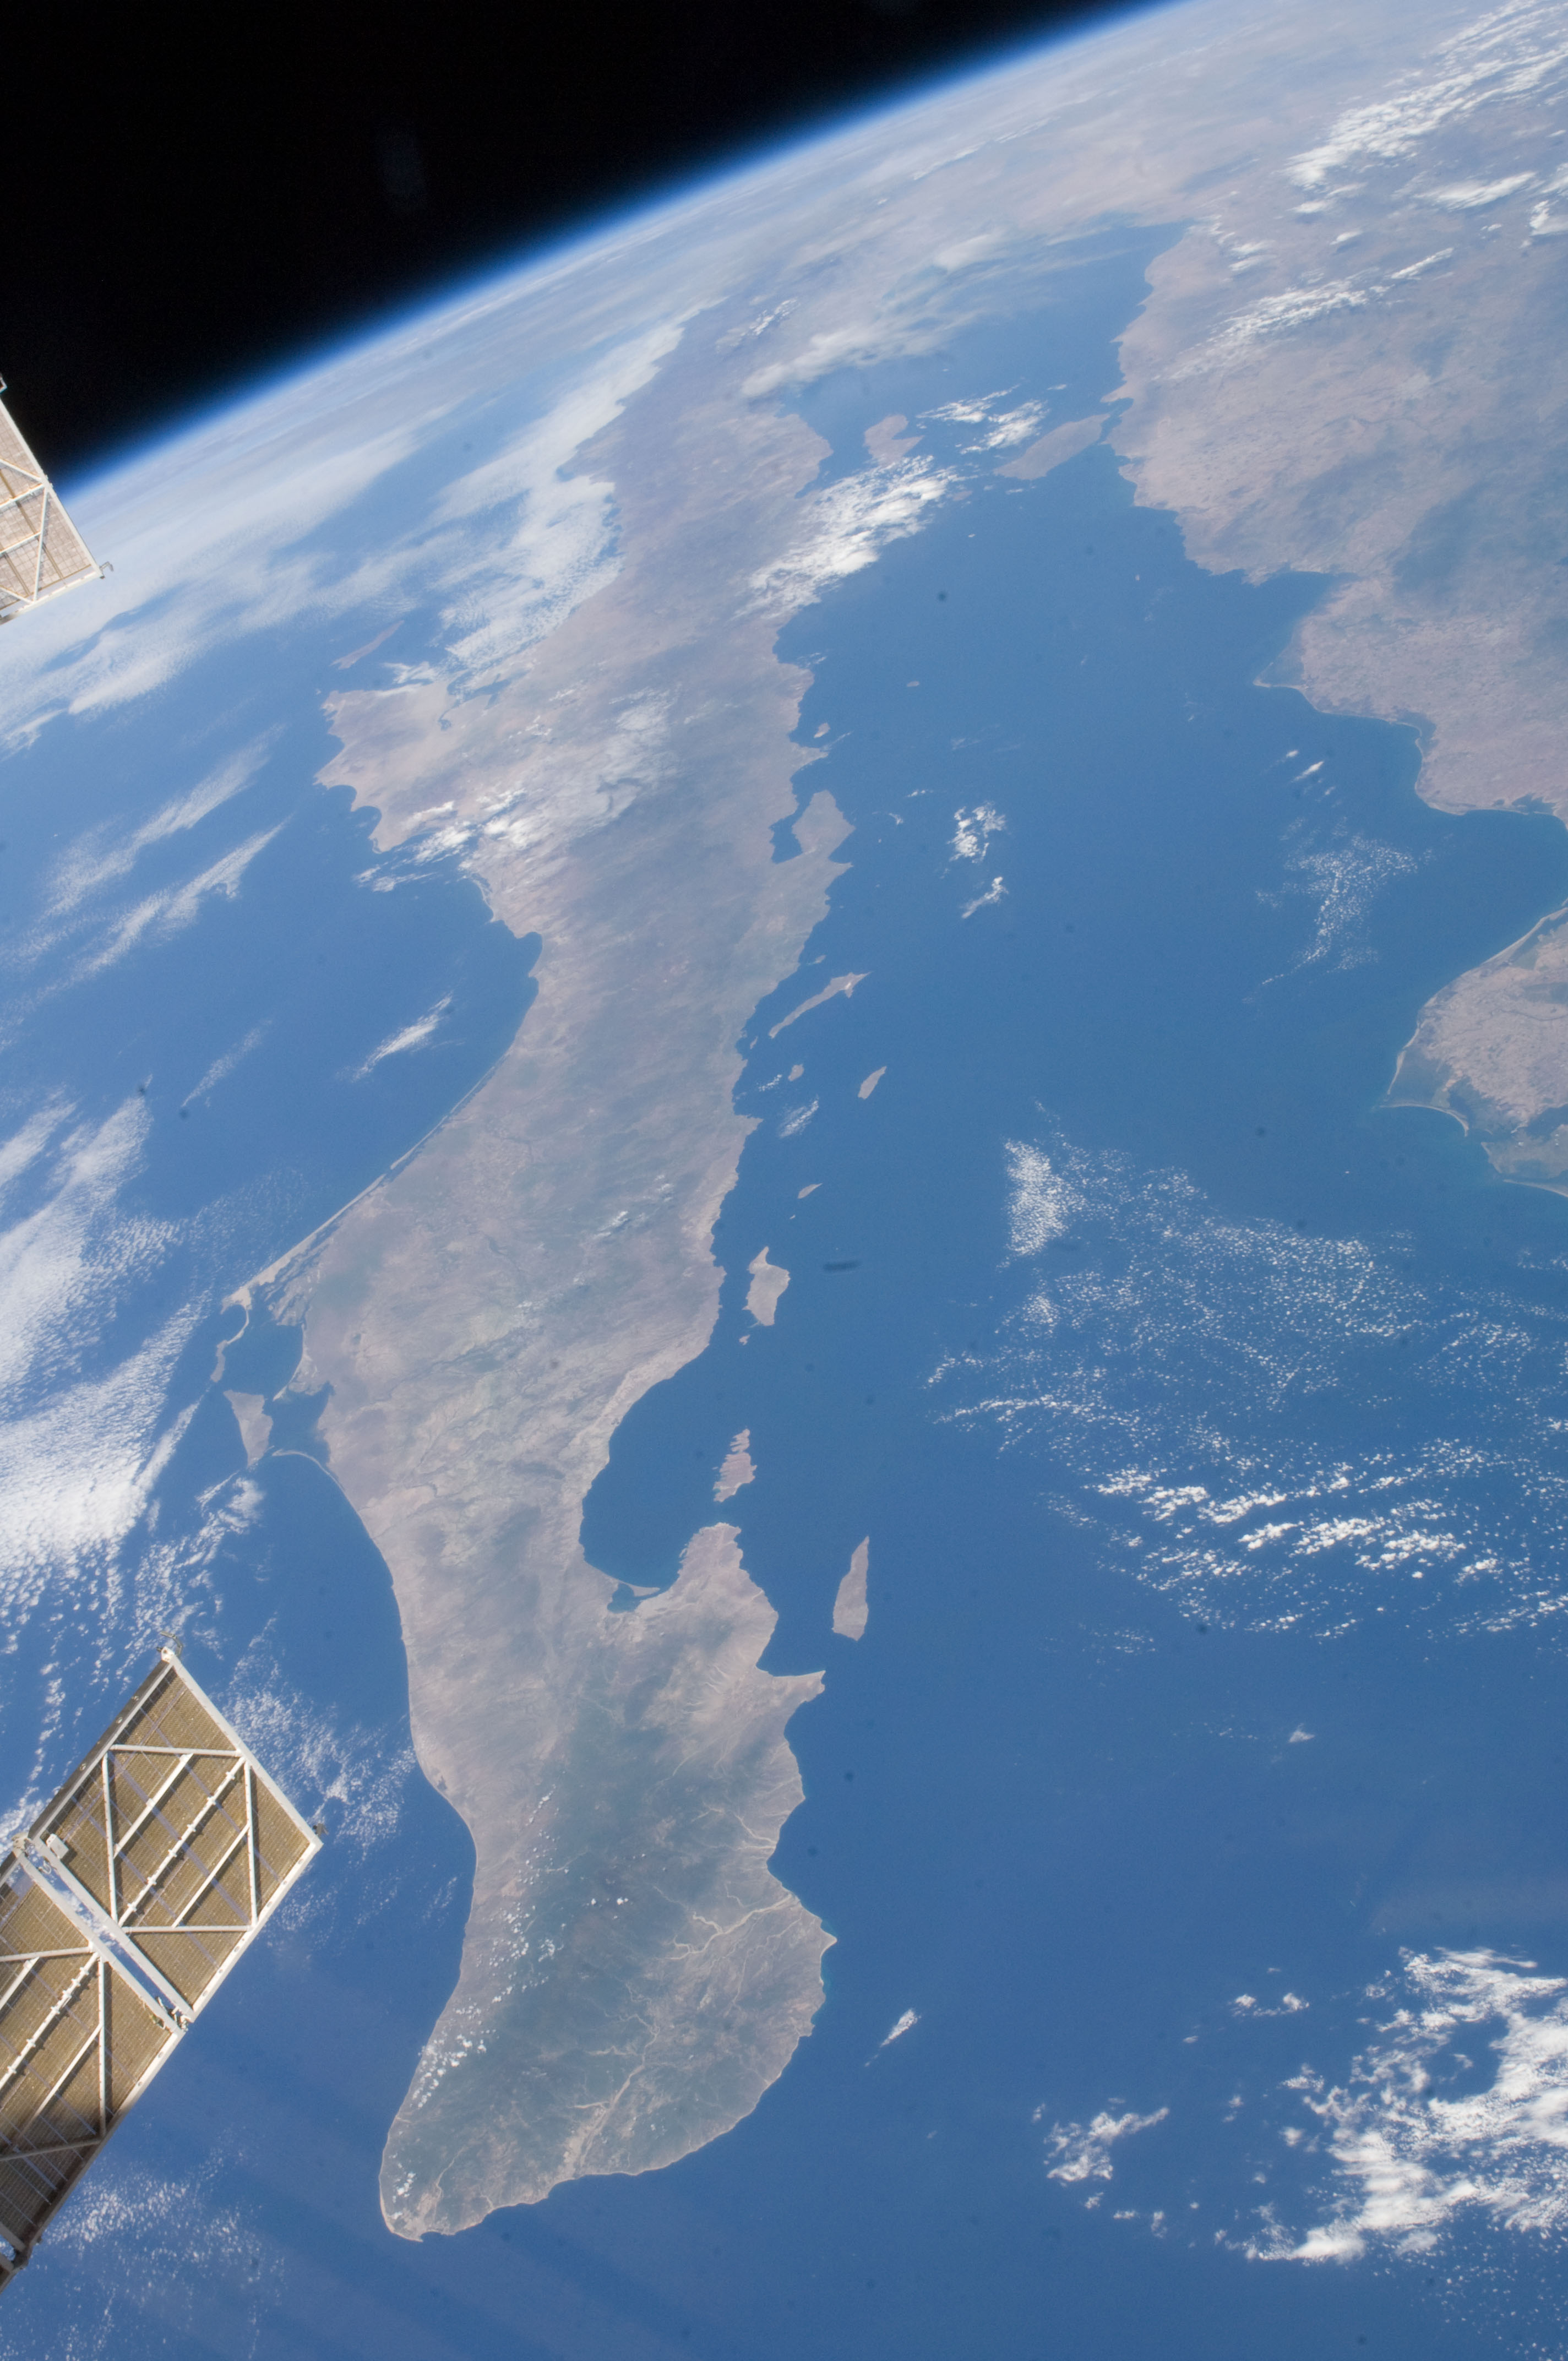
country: MEXICO
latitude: 27.5
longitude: -111.5
